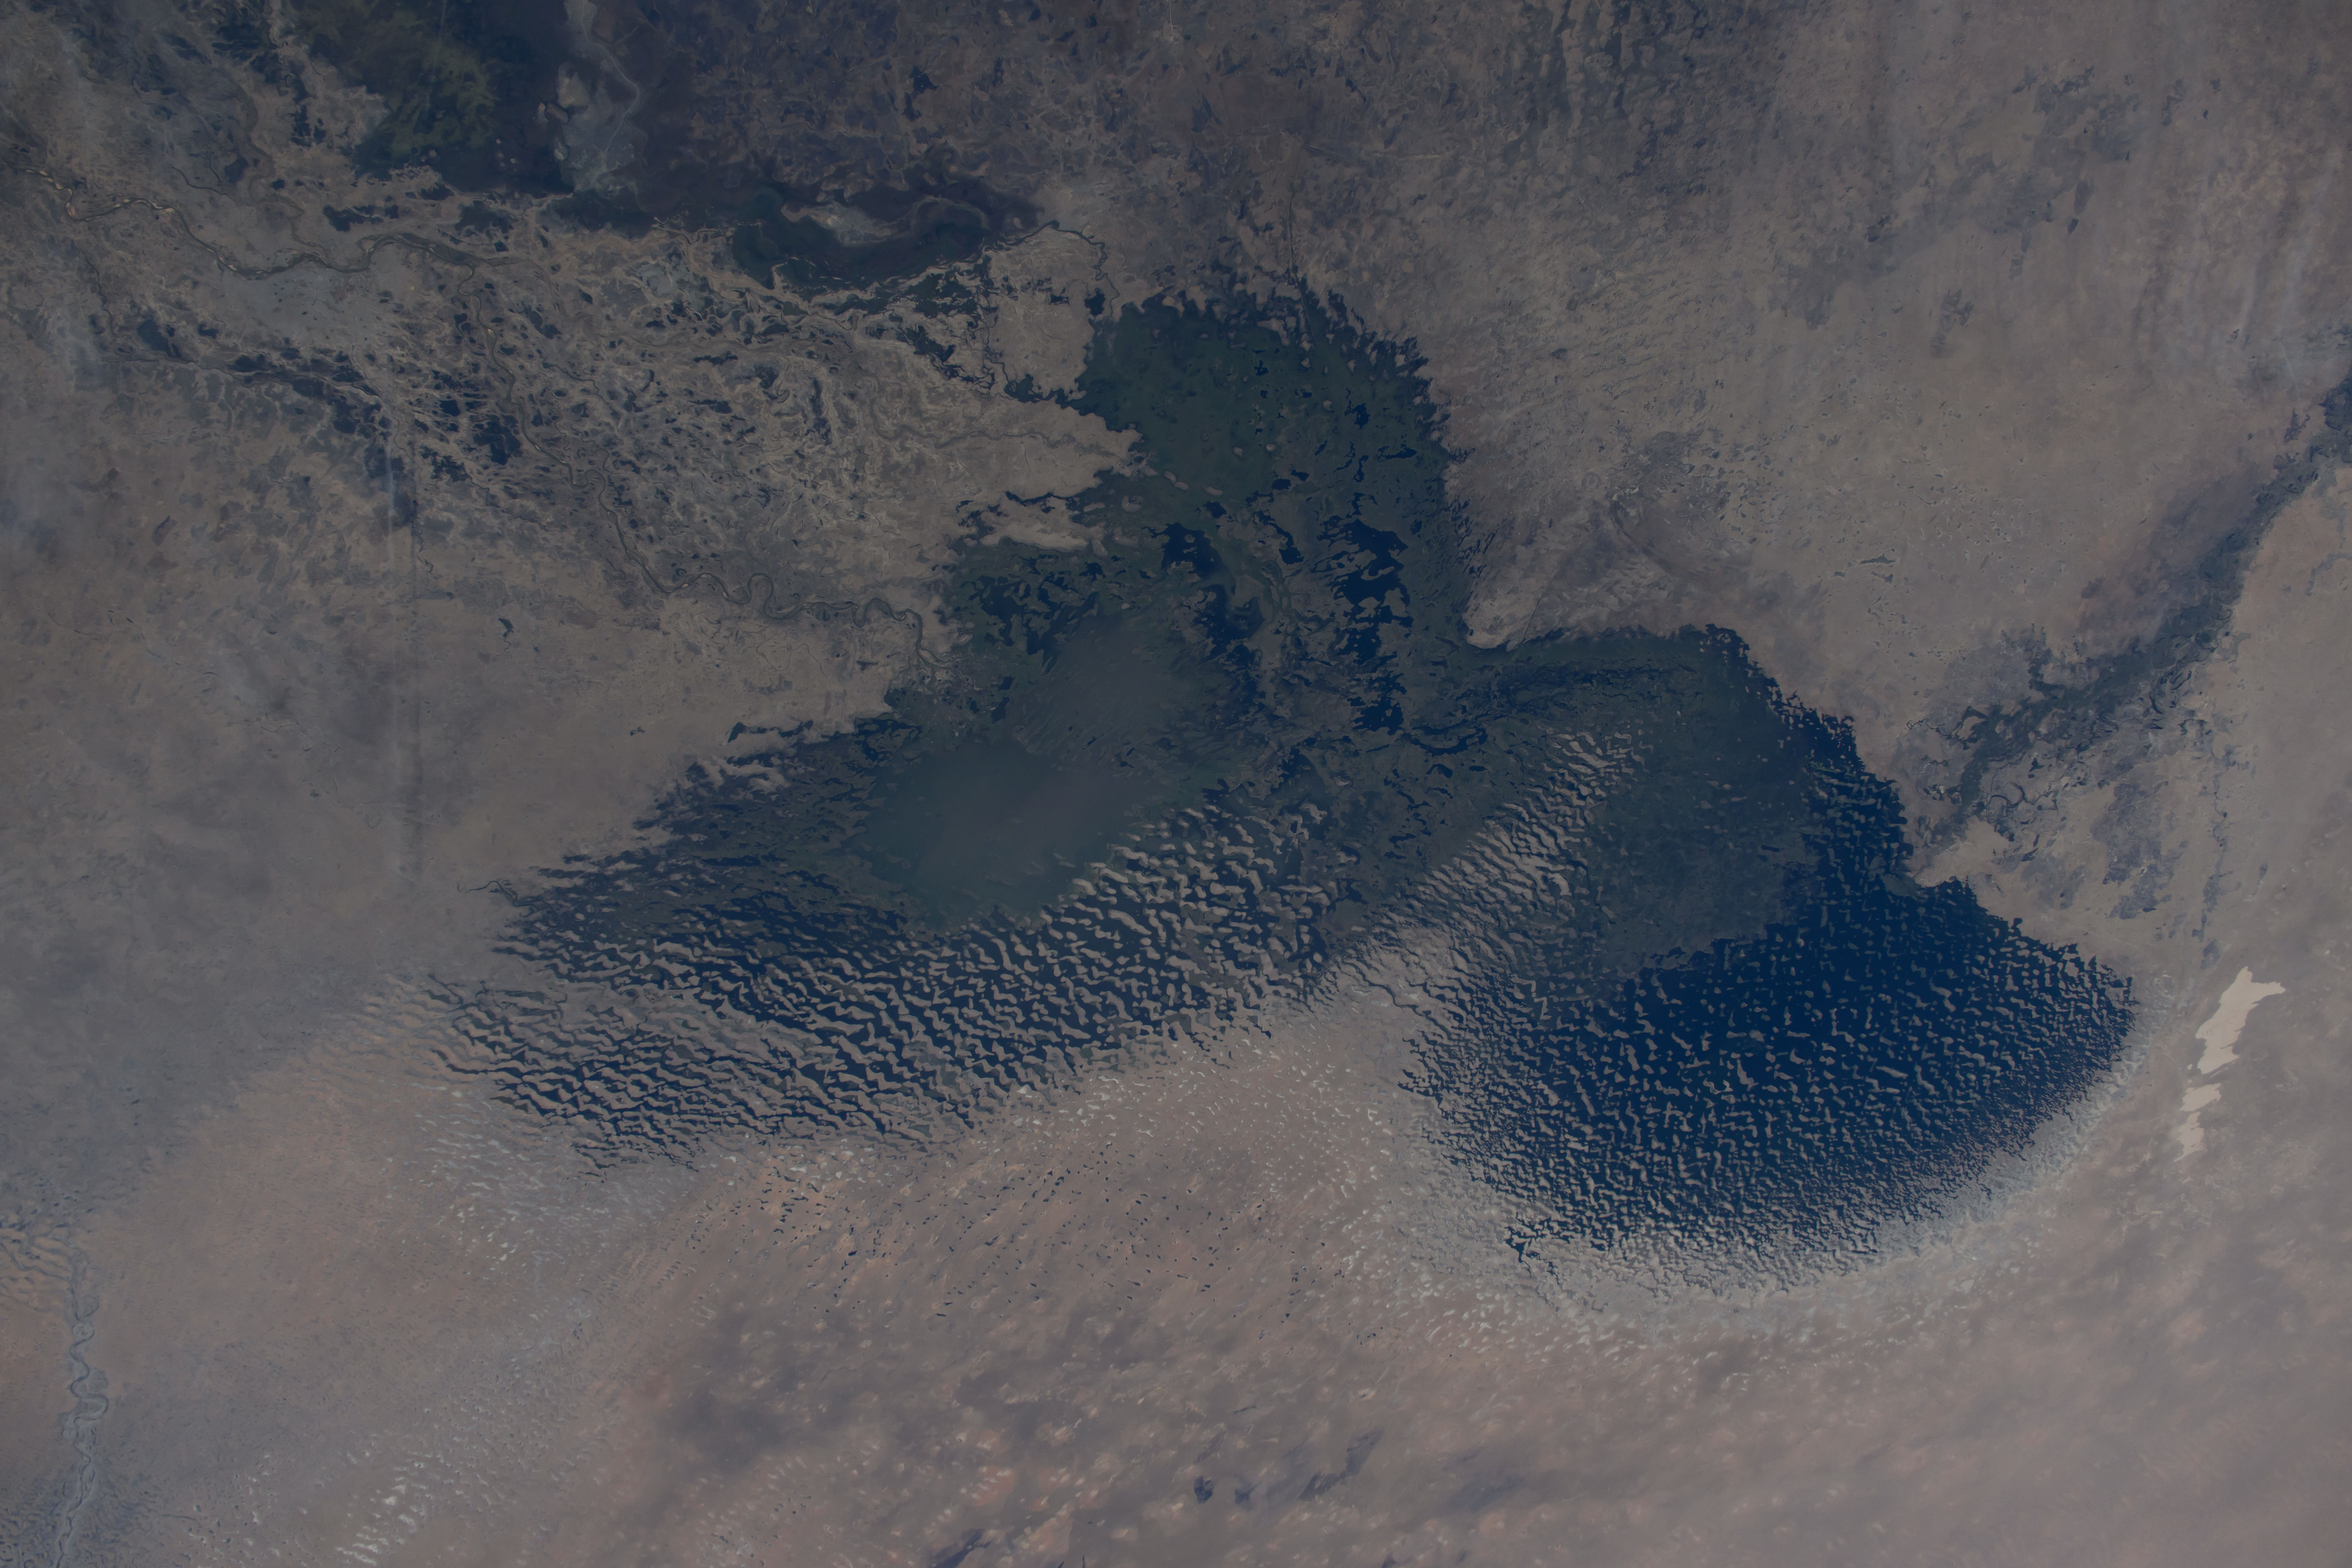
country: CHAD
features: LAKE CHAD, SAND DUNES, LAKE, GAROUMALE, BOSSO, ABADAM, DORO GOWON, N'DJAMENA, WAZA NATIONAL PARK
